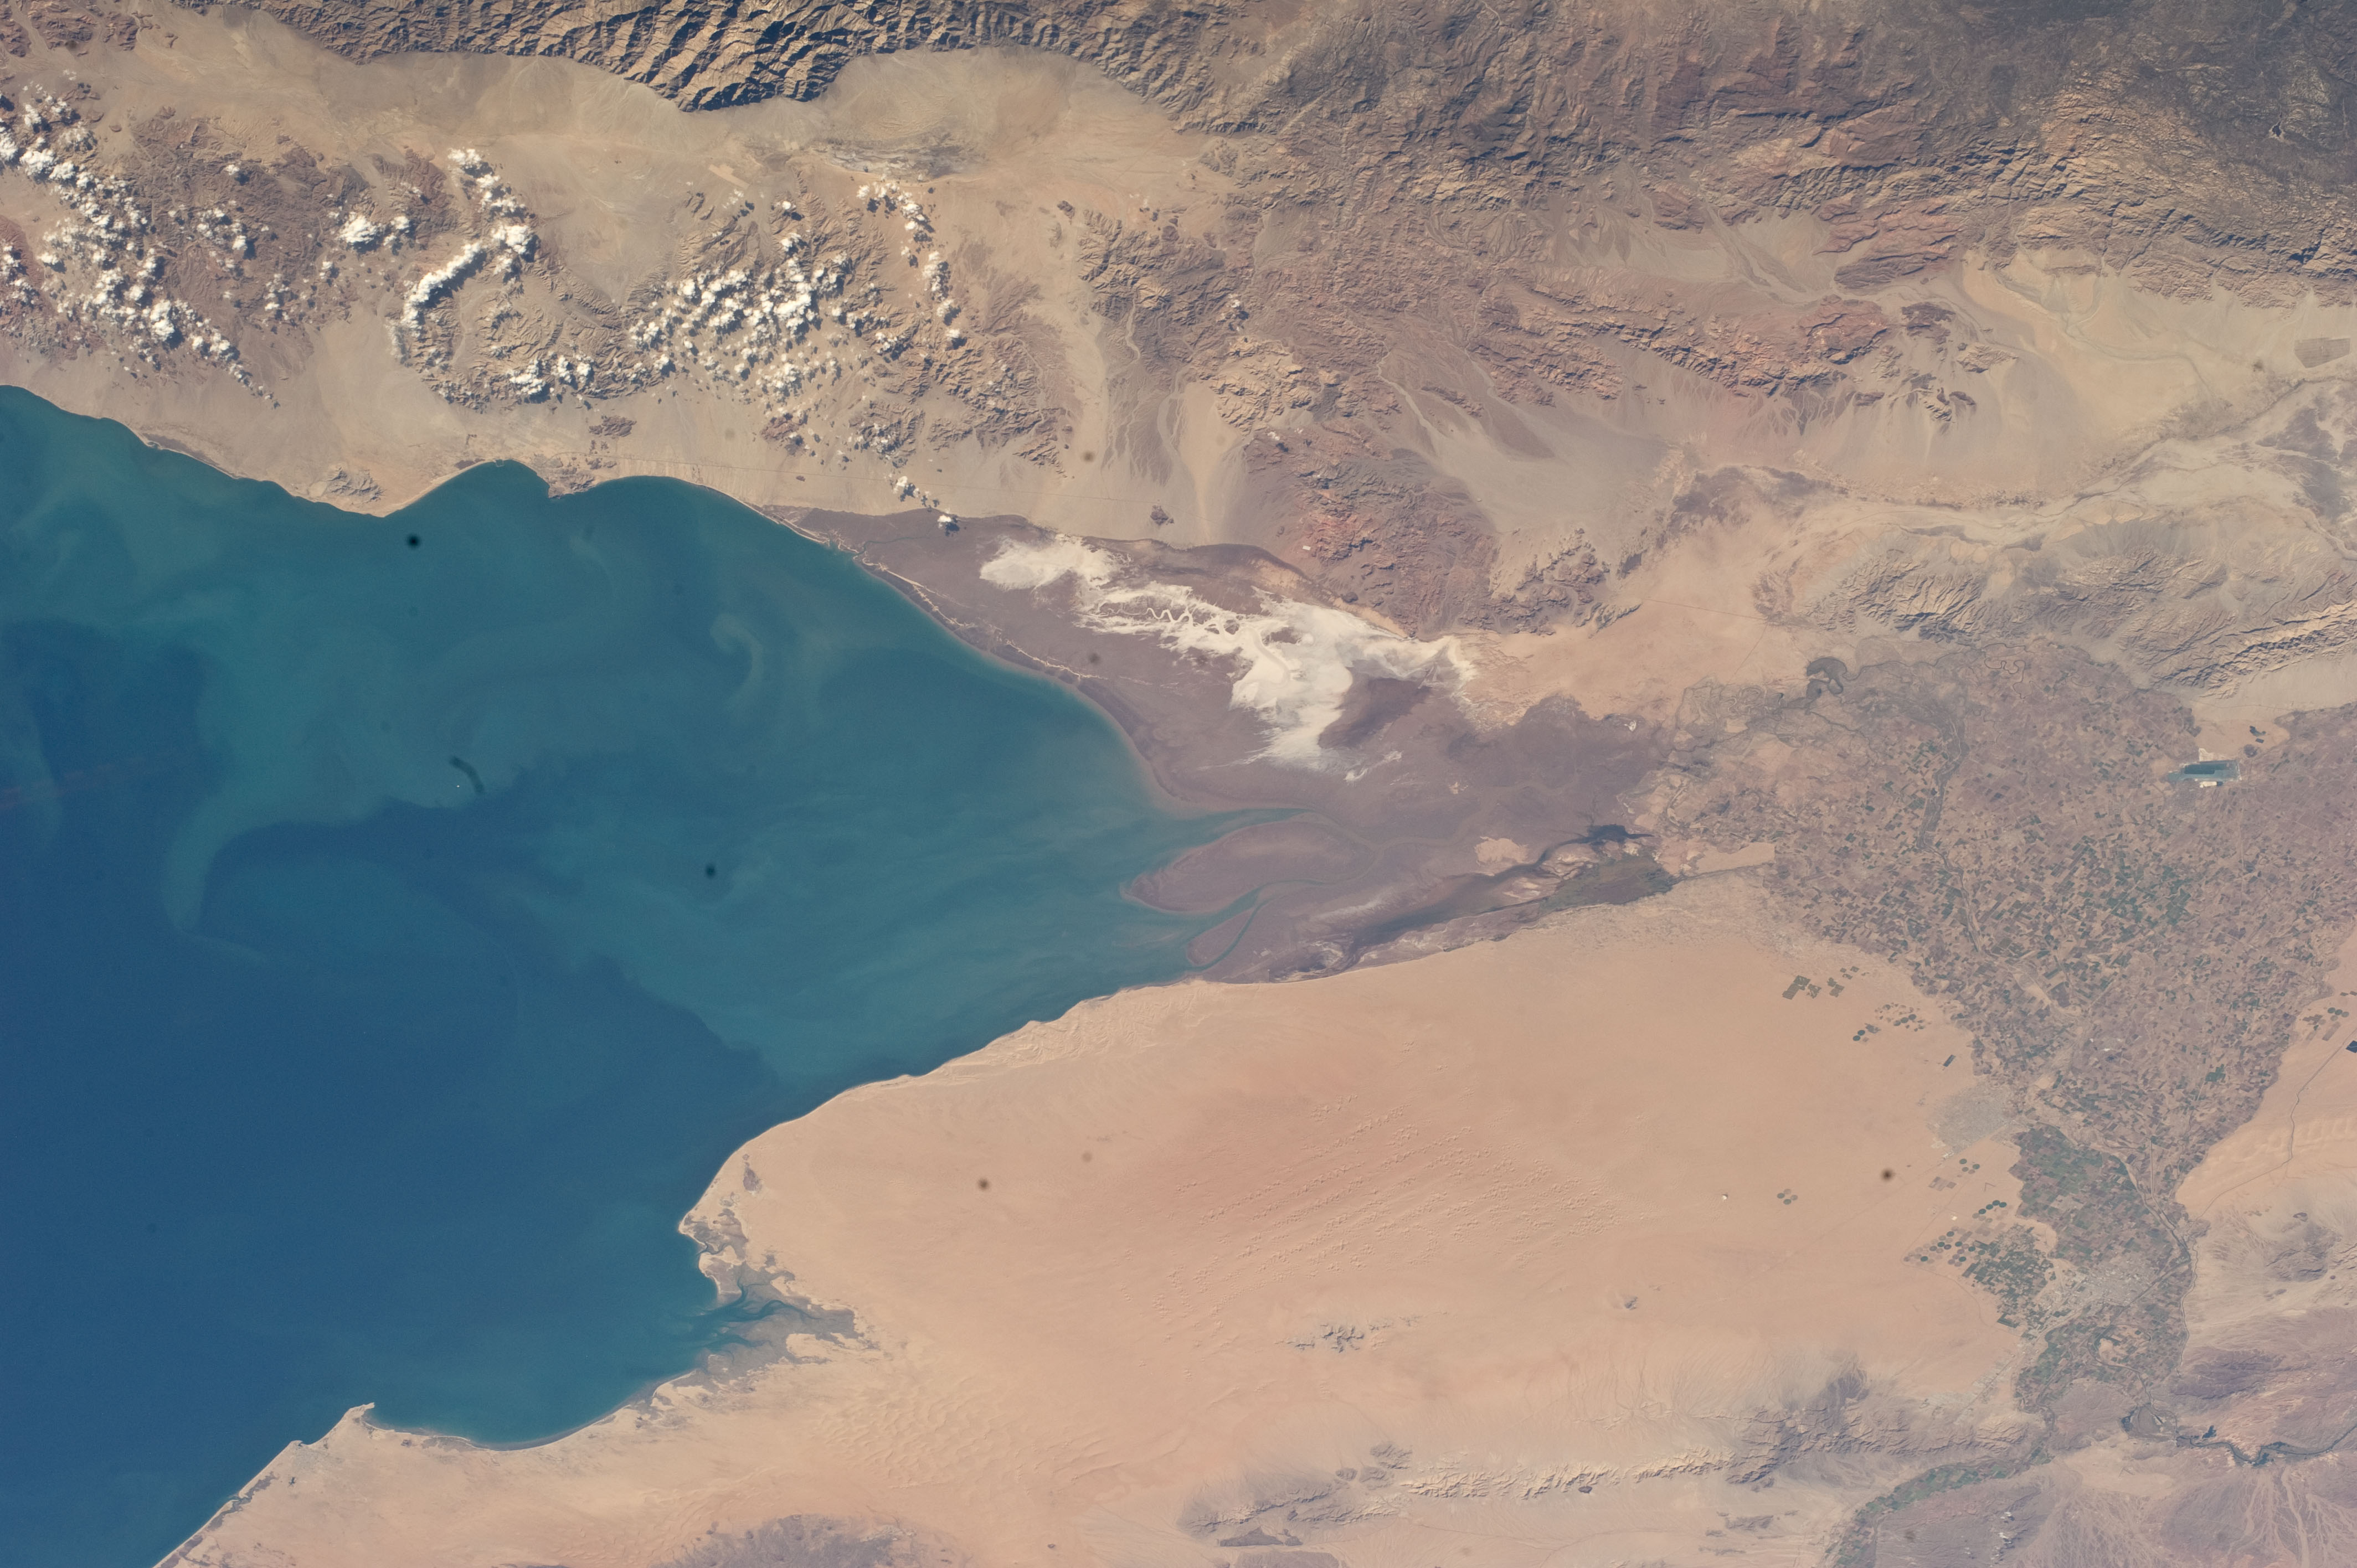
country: MEXICO
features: COLORADO RIVER, SEDIMENT, G. OF CALIFORNIA, SONORAN DESERT, AGR.
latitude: 31.5
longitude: -115.0
